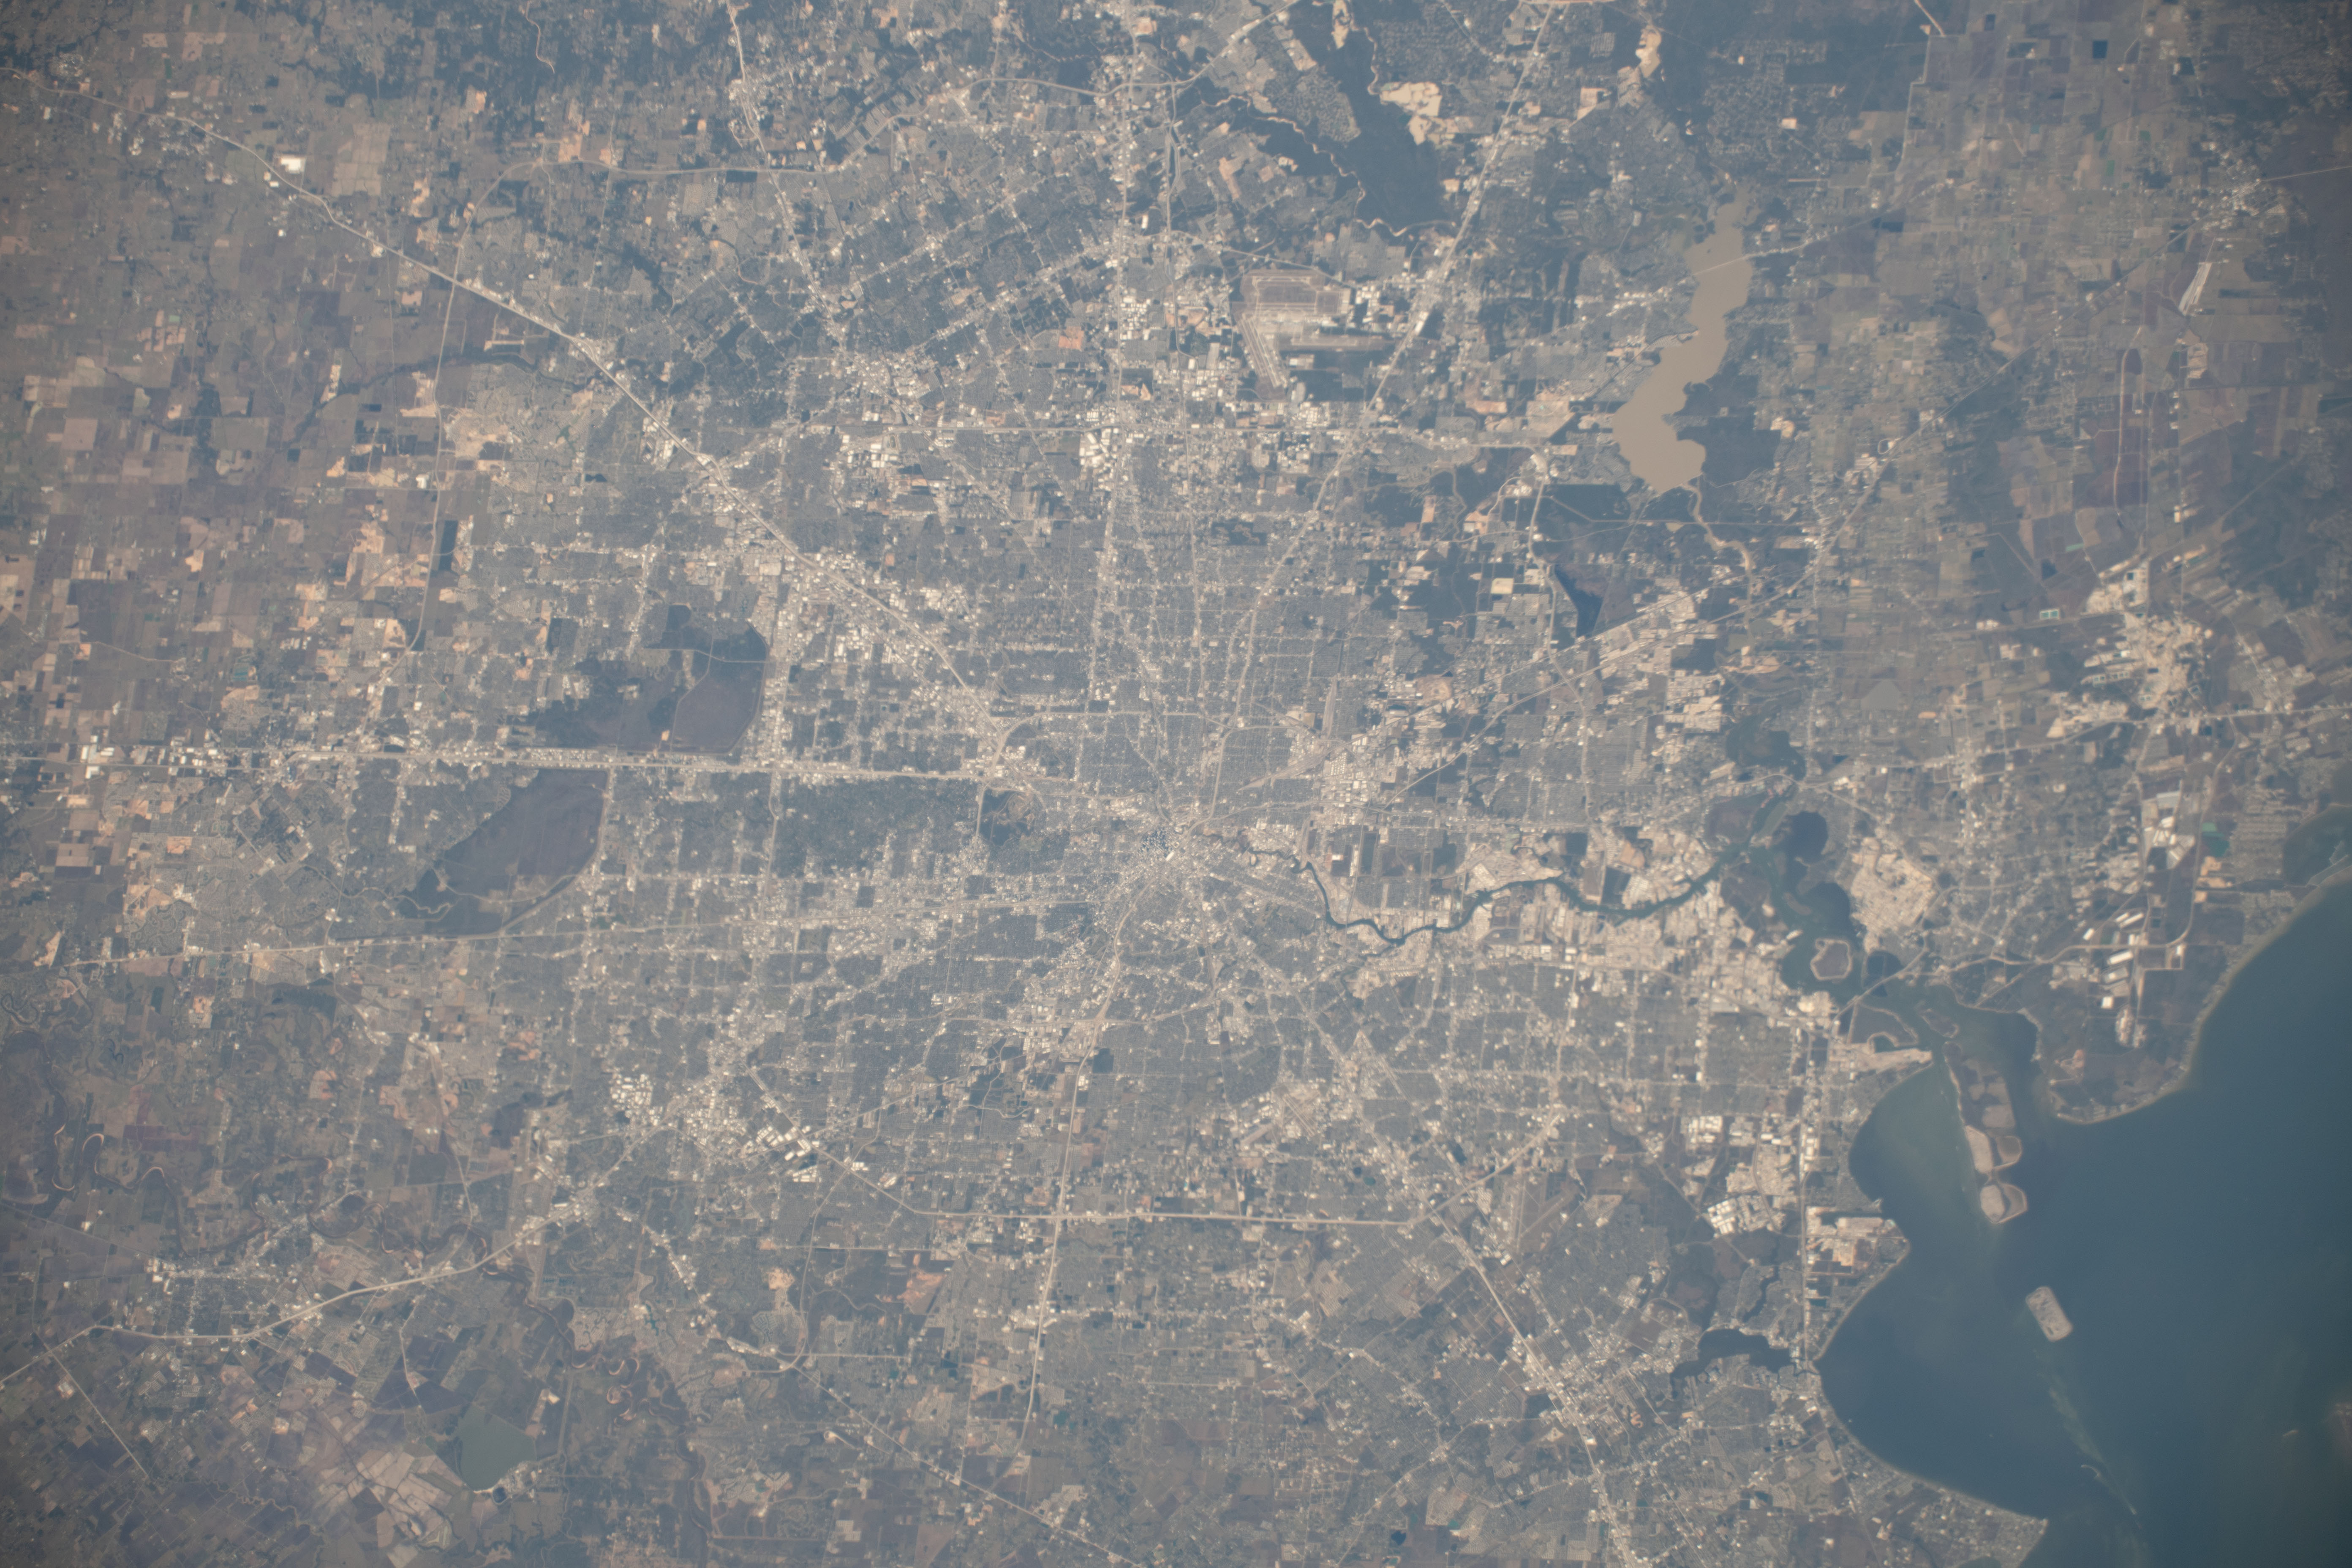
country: USA-TEXAS
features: HOUSTON
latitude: 29.8
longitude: -95.3
